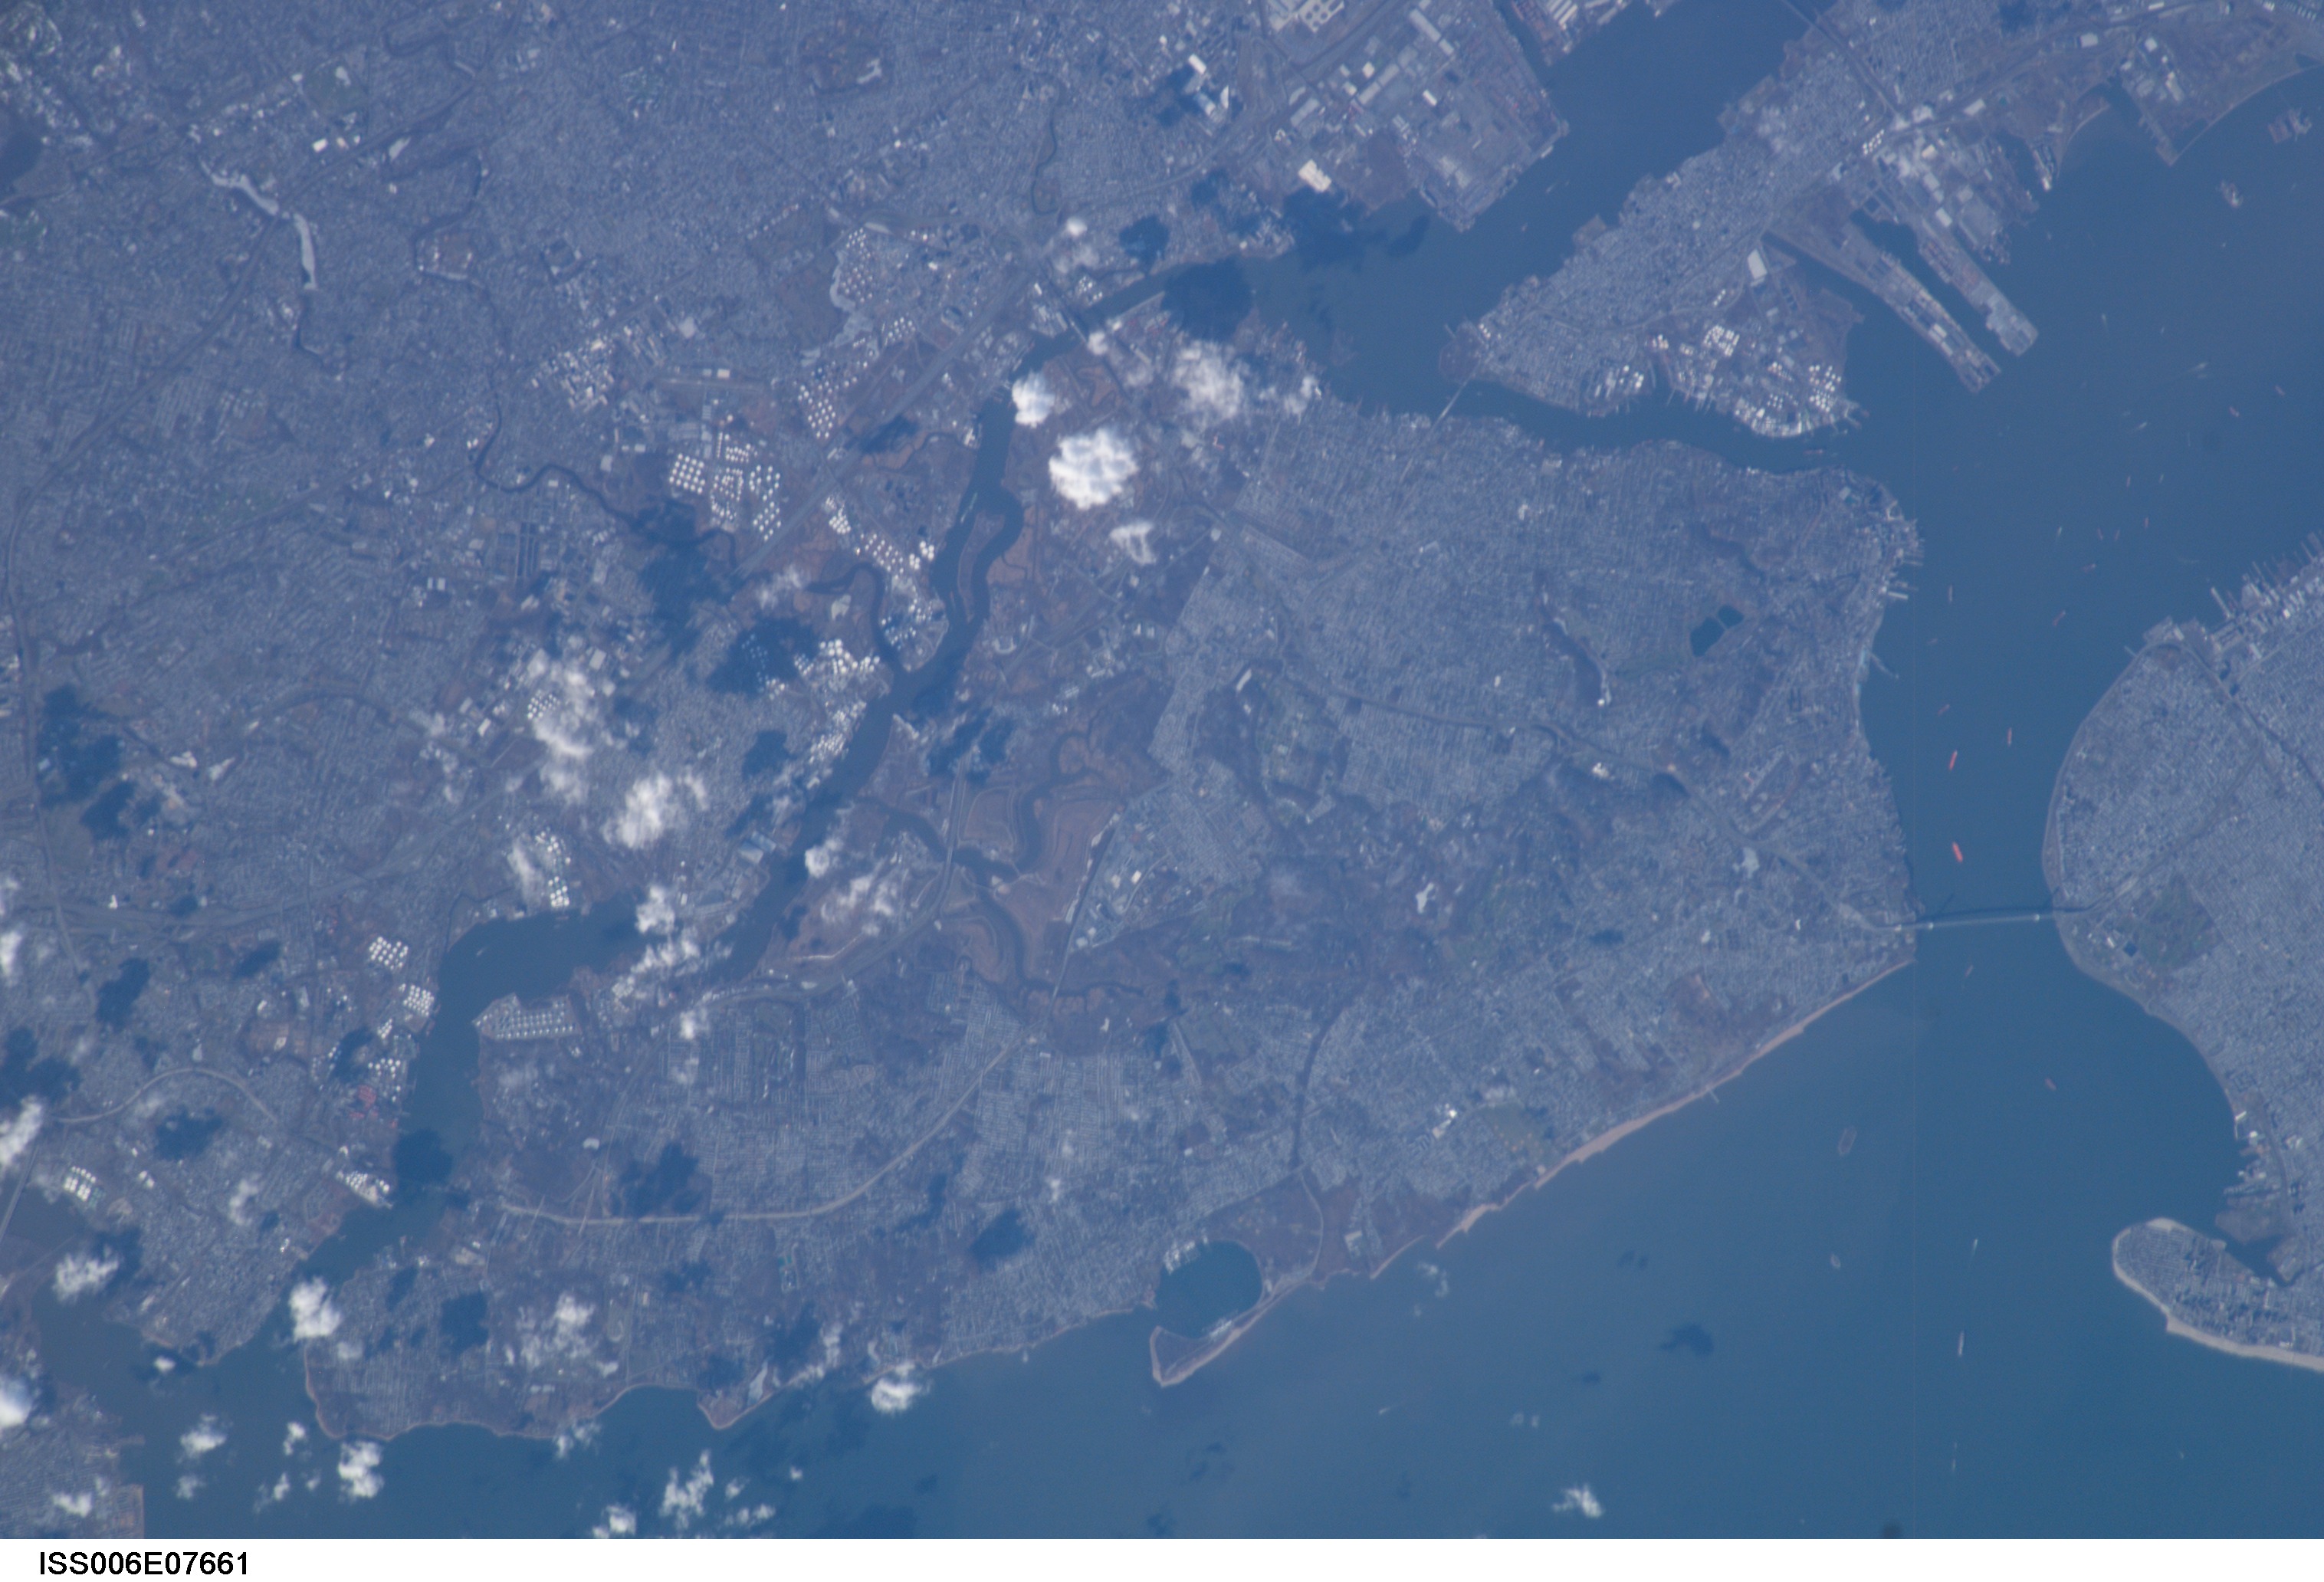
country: USA-NEW YORK
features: NEW YORK CITY, STATEN I. AREA
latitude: 40.5
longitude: -74.0
